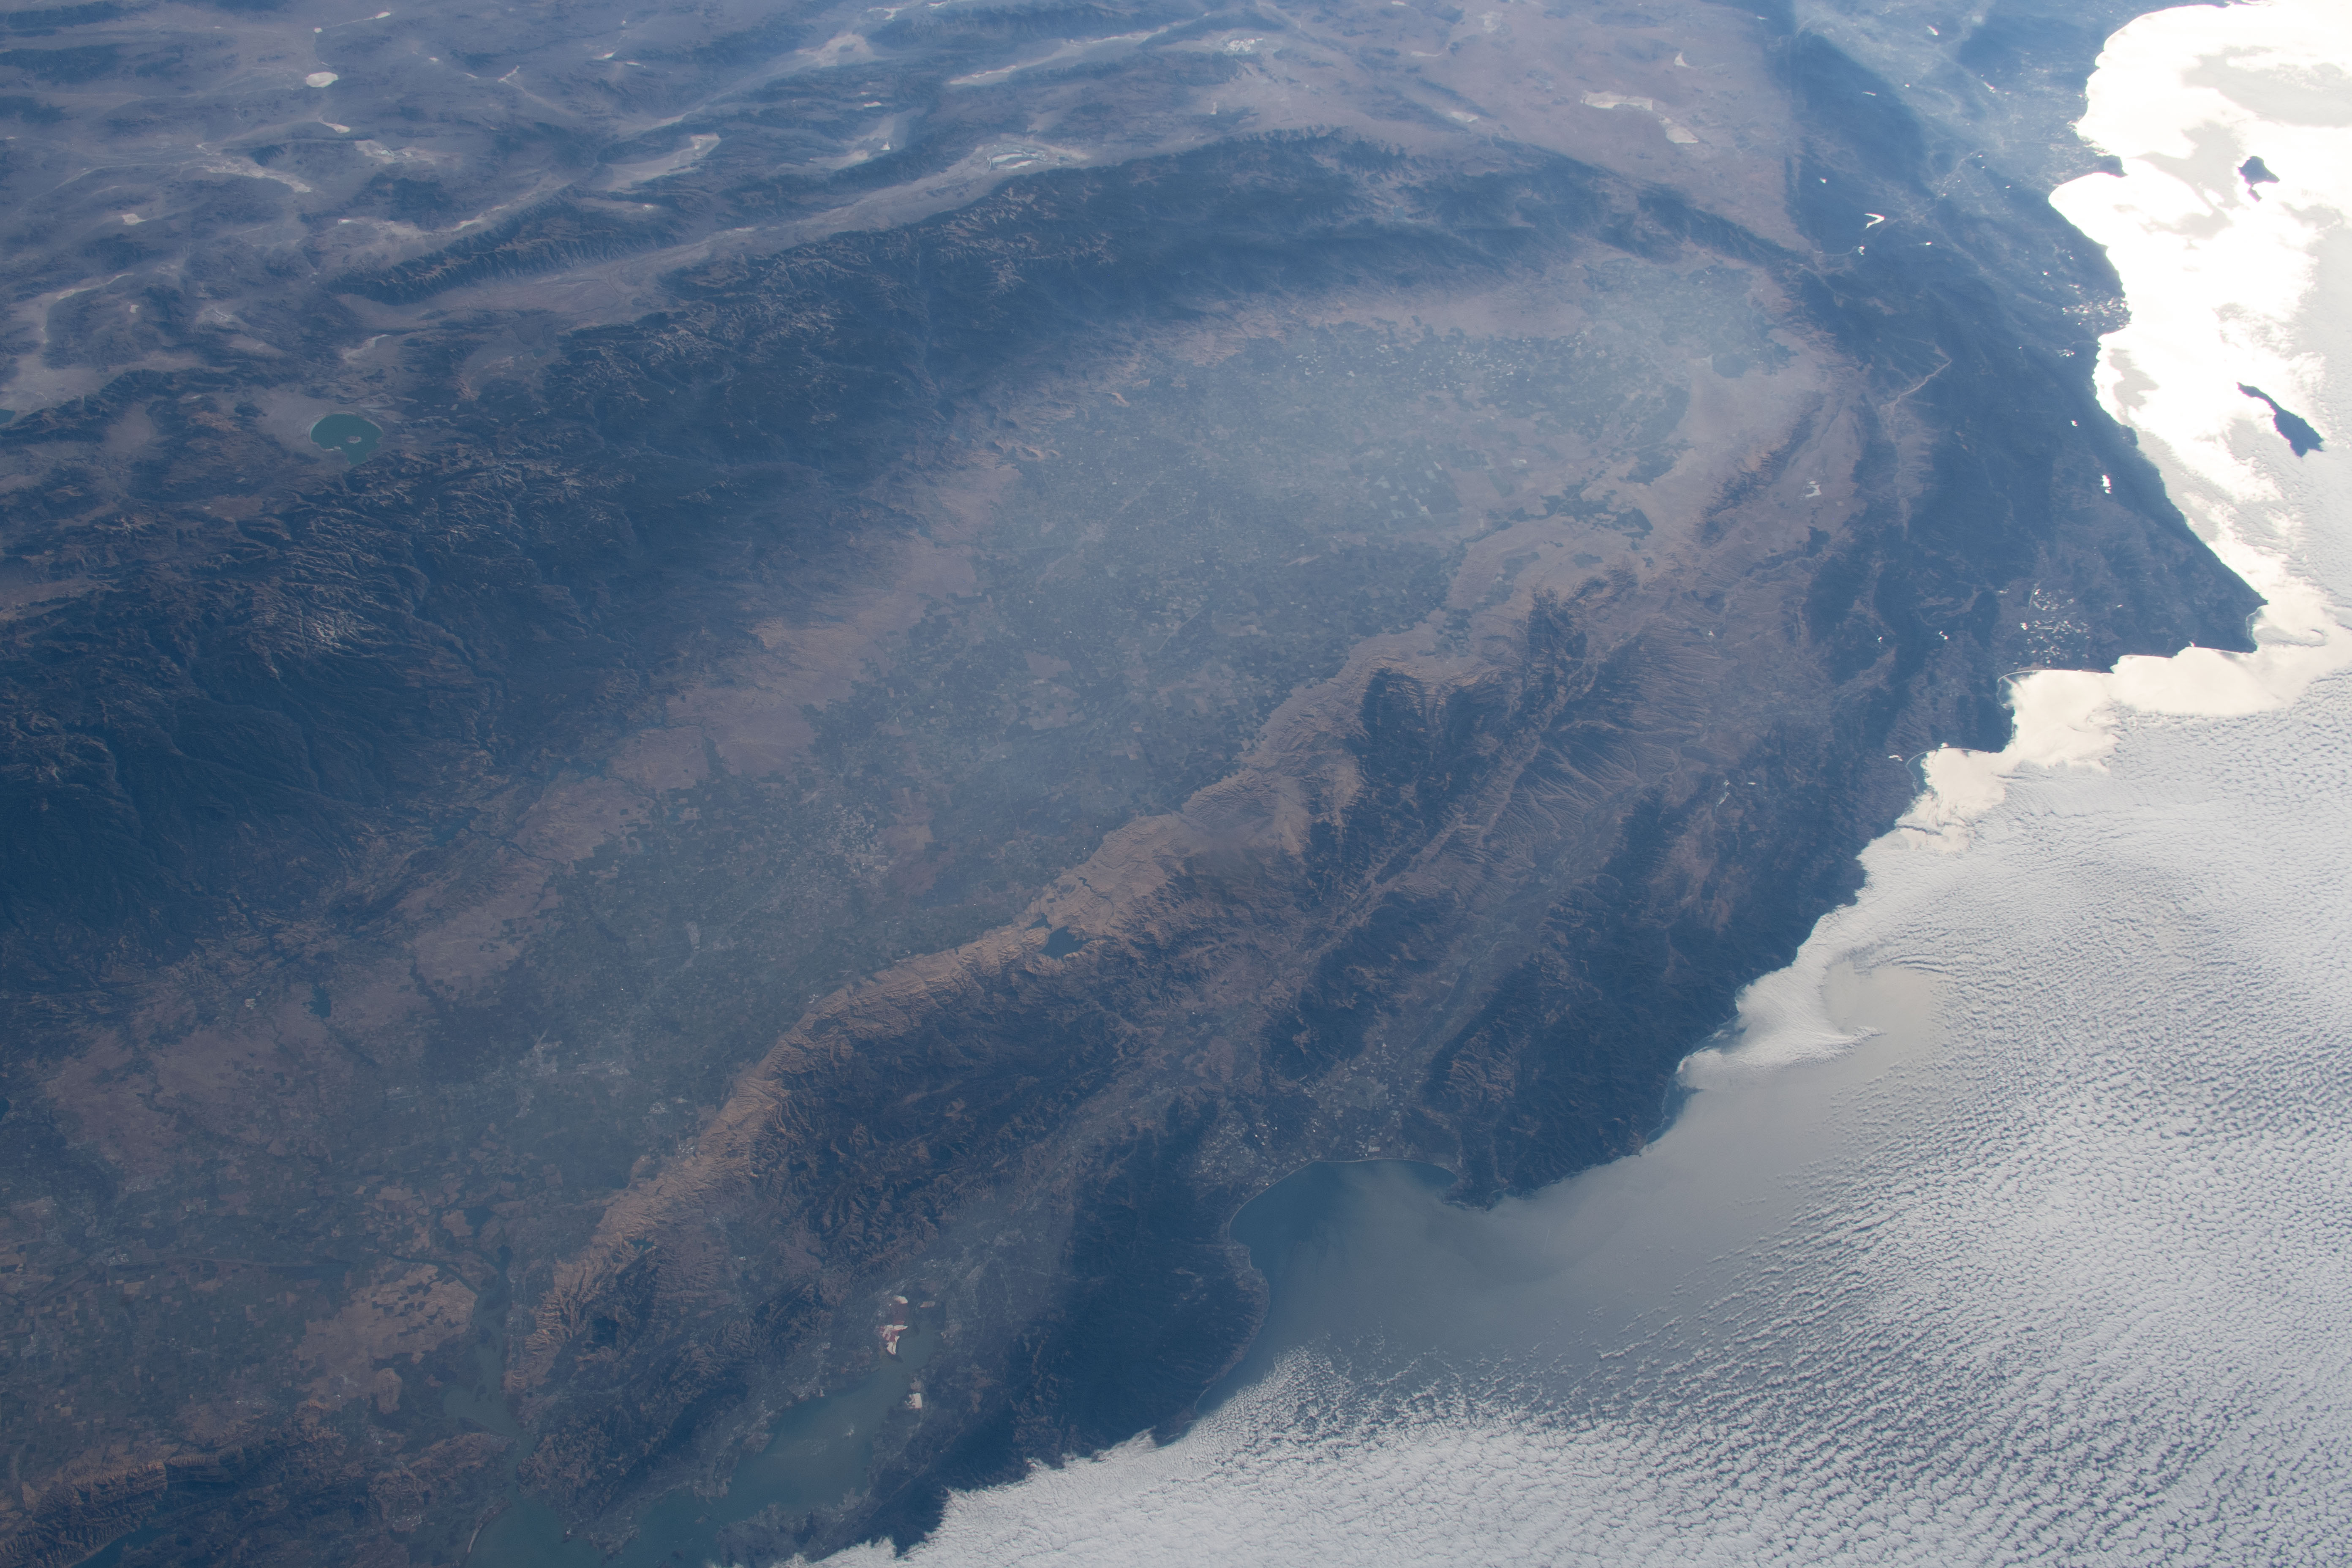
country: USA-CALIFORNIA
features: MONTEREY BAY, SAN JOSE, SACRAMENTO, FRESNO, LOS ANGELES, VICTORVILLE
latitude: 37.0
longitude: -120.5
